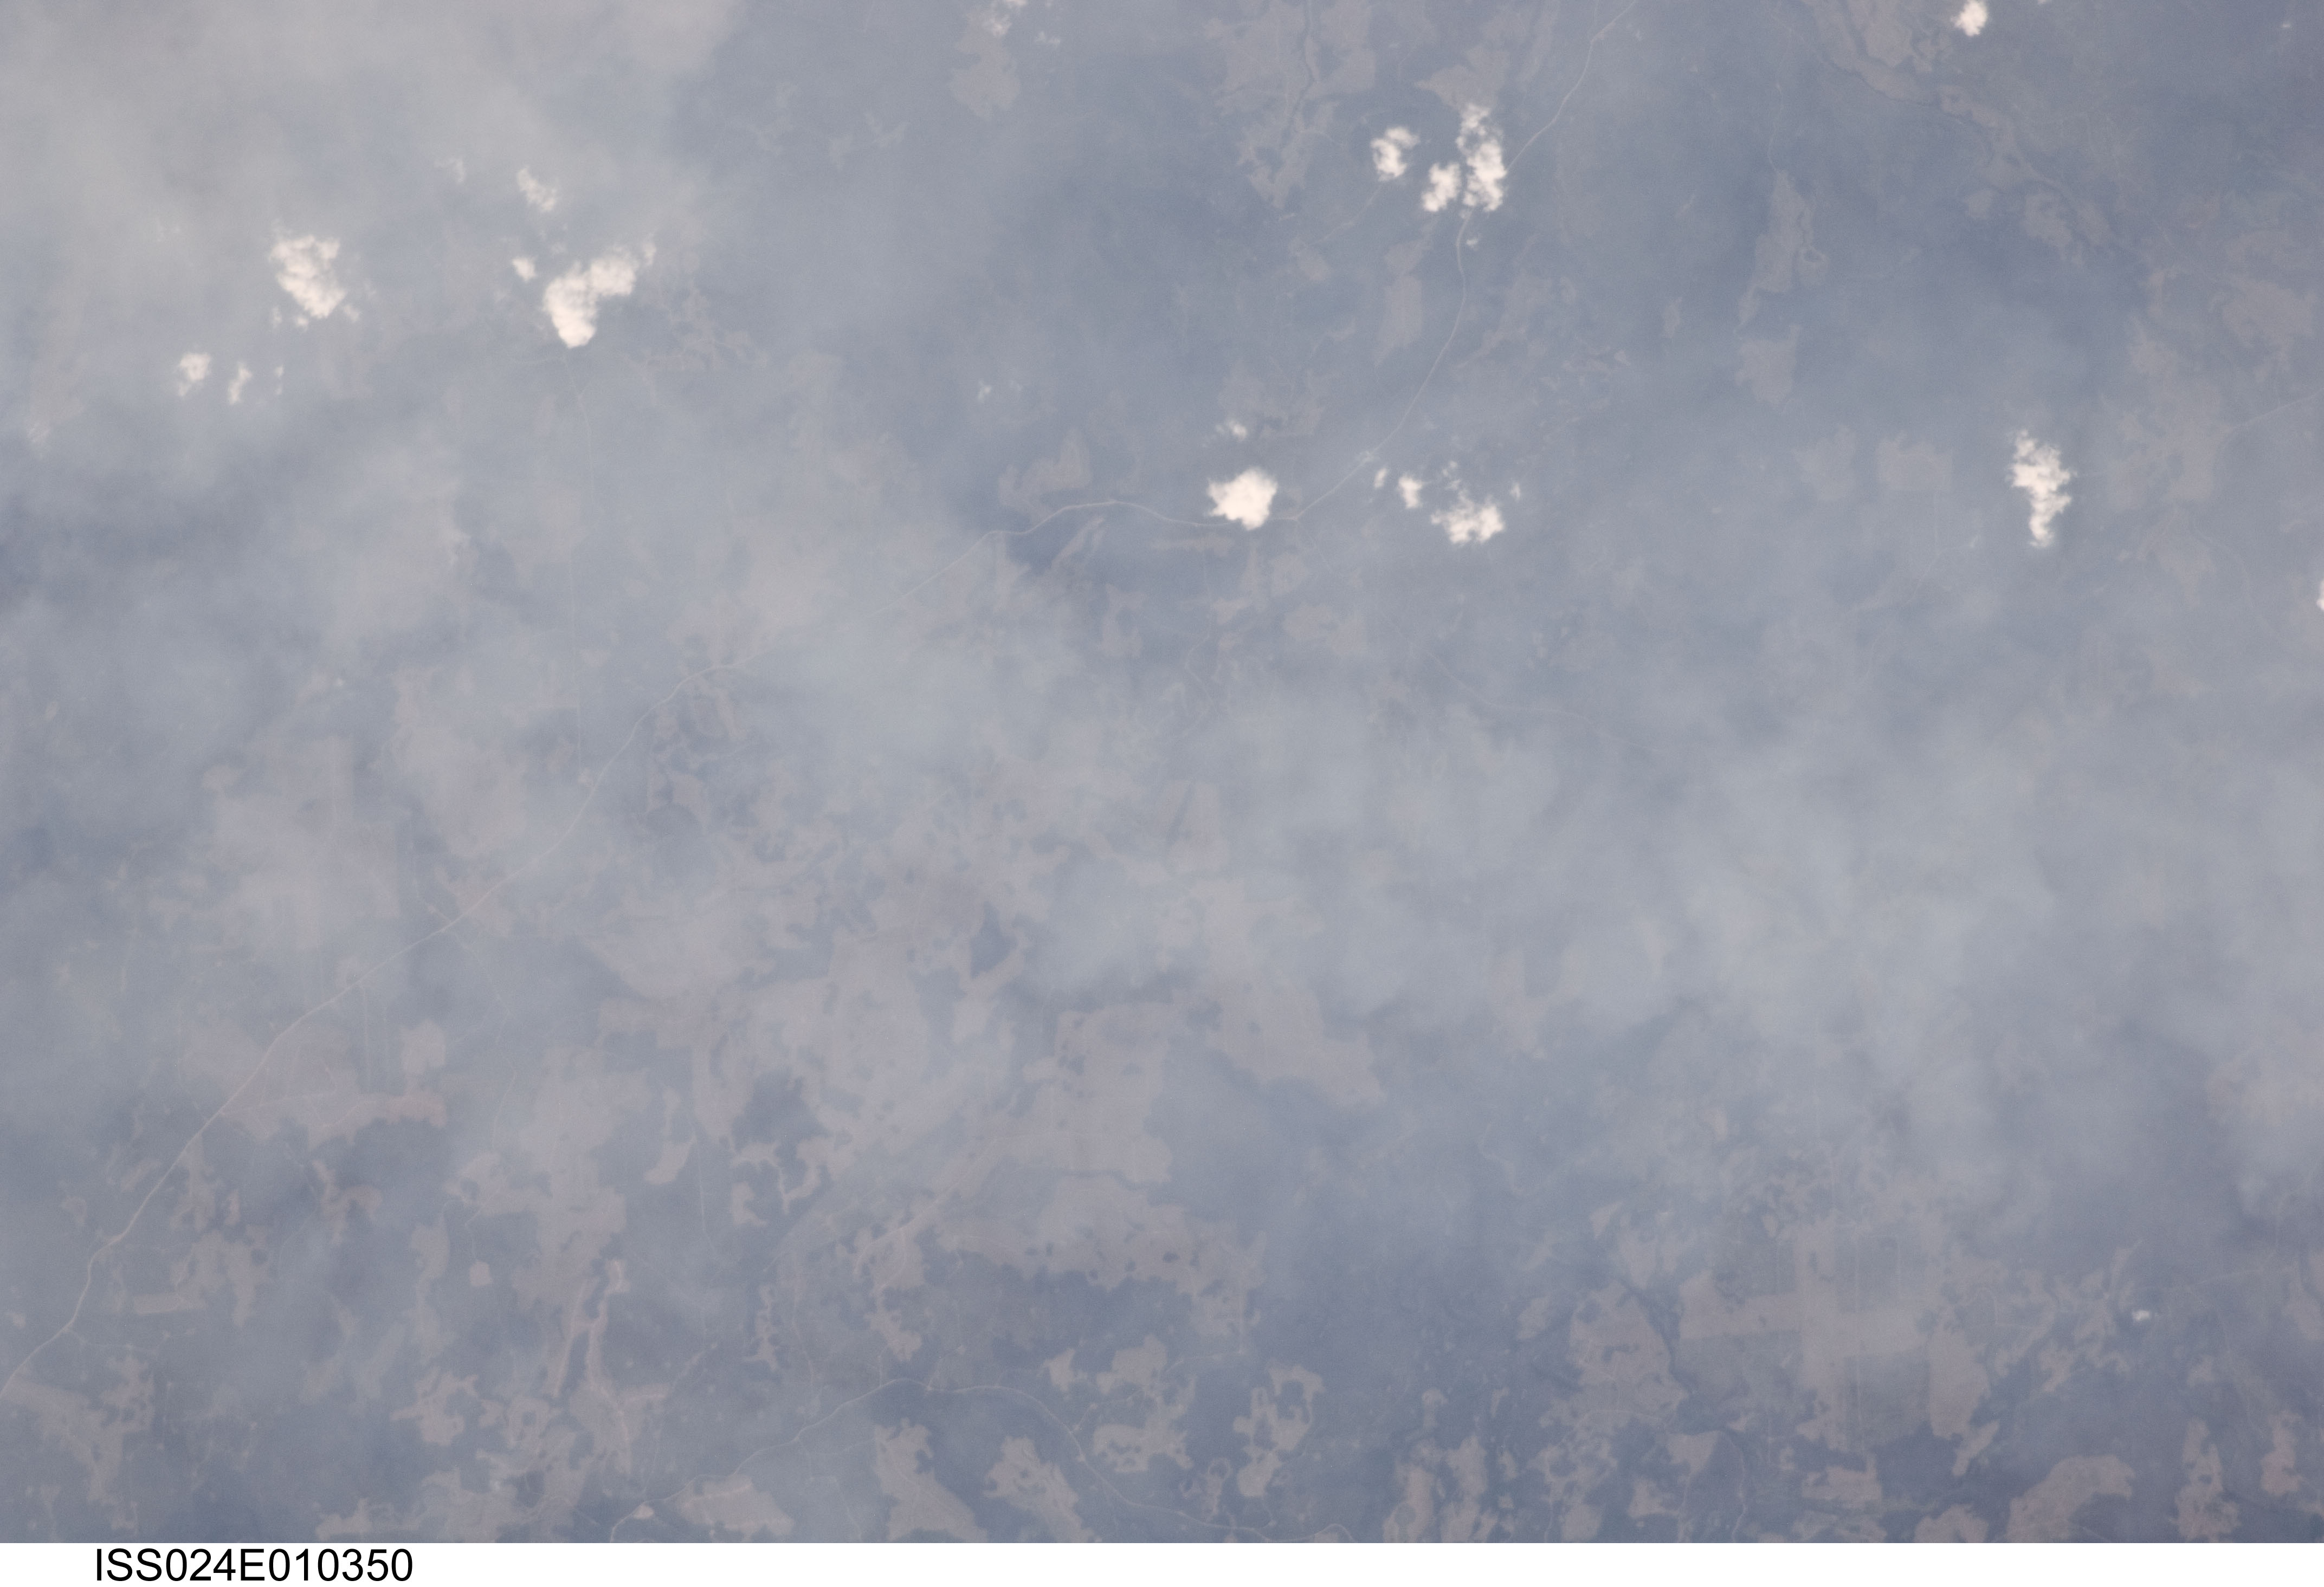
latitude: 52.1
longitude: -122.9
